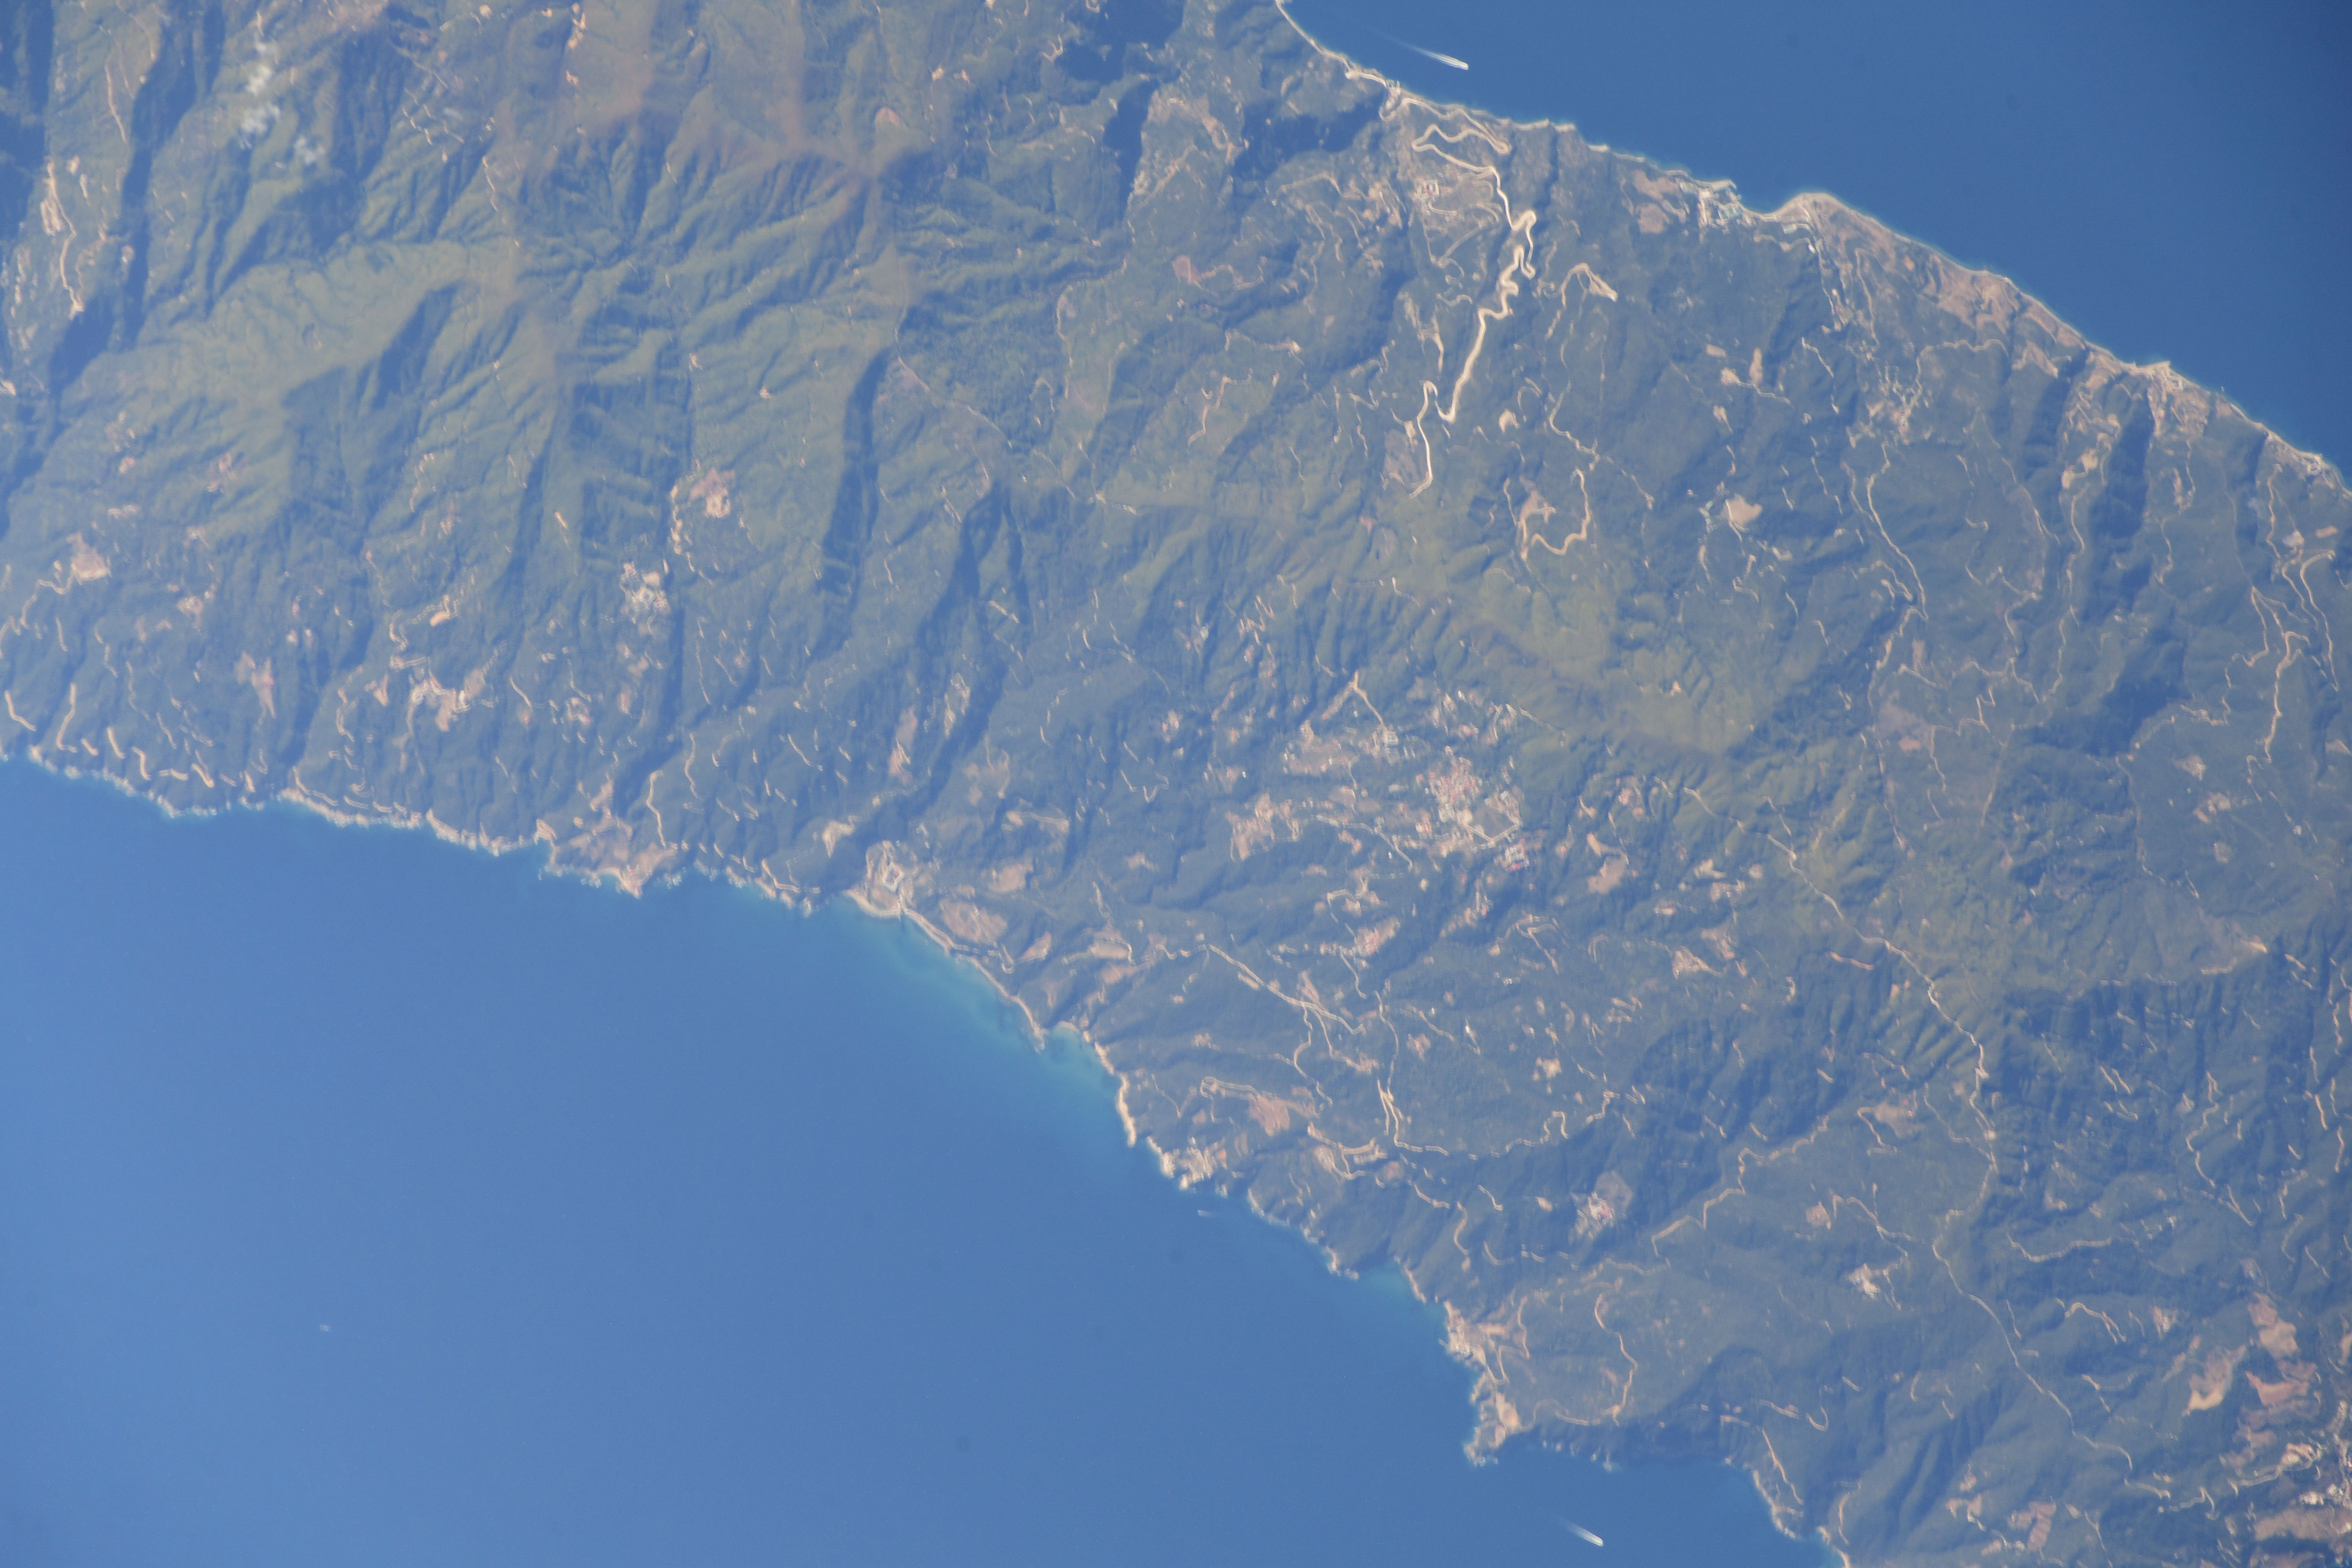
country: GREECE
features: MOUNT ATHOS, PENINSULA
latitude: 40.2
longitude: 24.2
